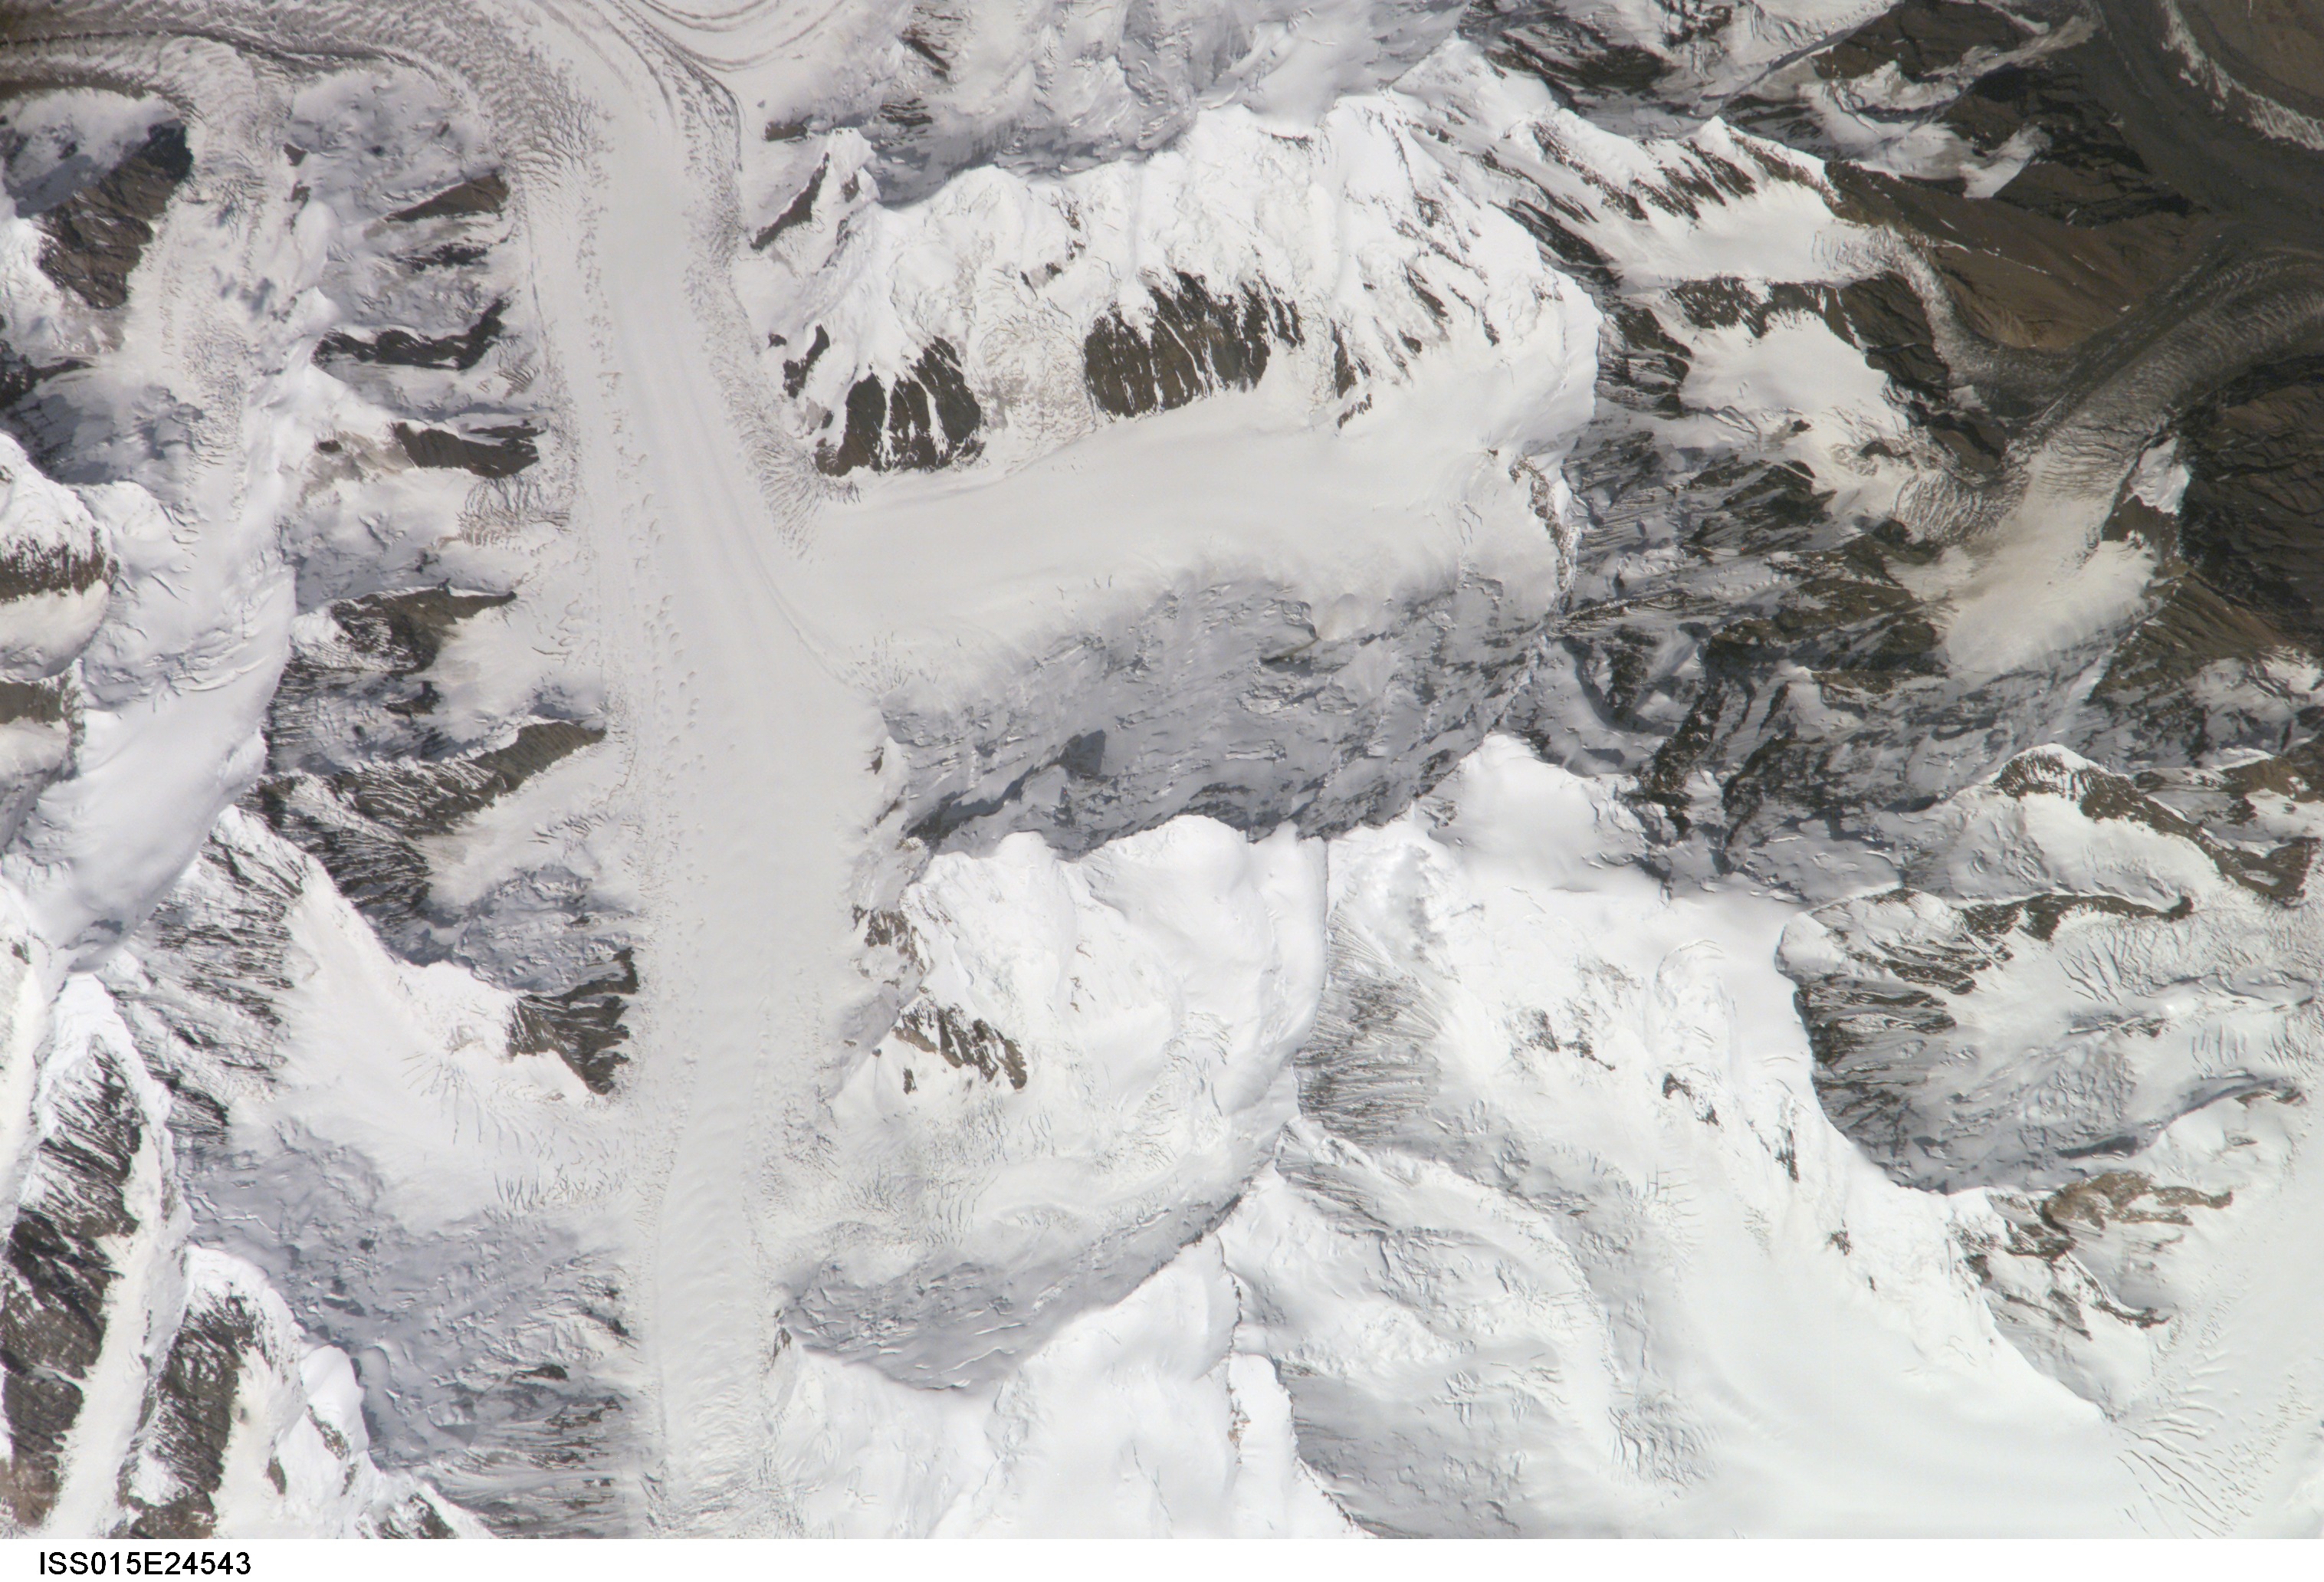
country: KYRGYZSTAN
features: VALLEY GLACIERS, C. TIEN MTS.
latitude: 42.1
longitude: 80.2
